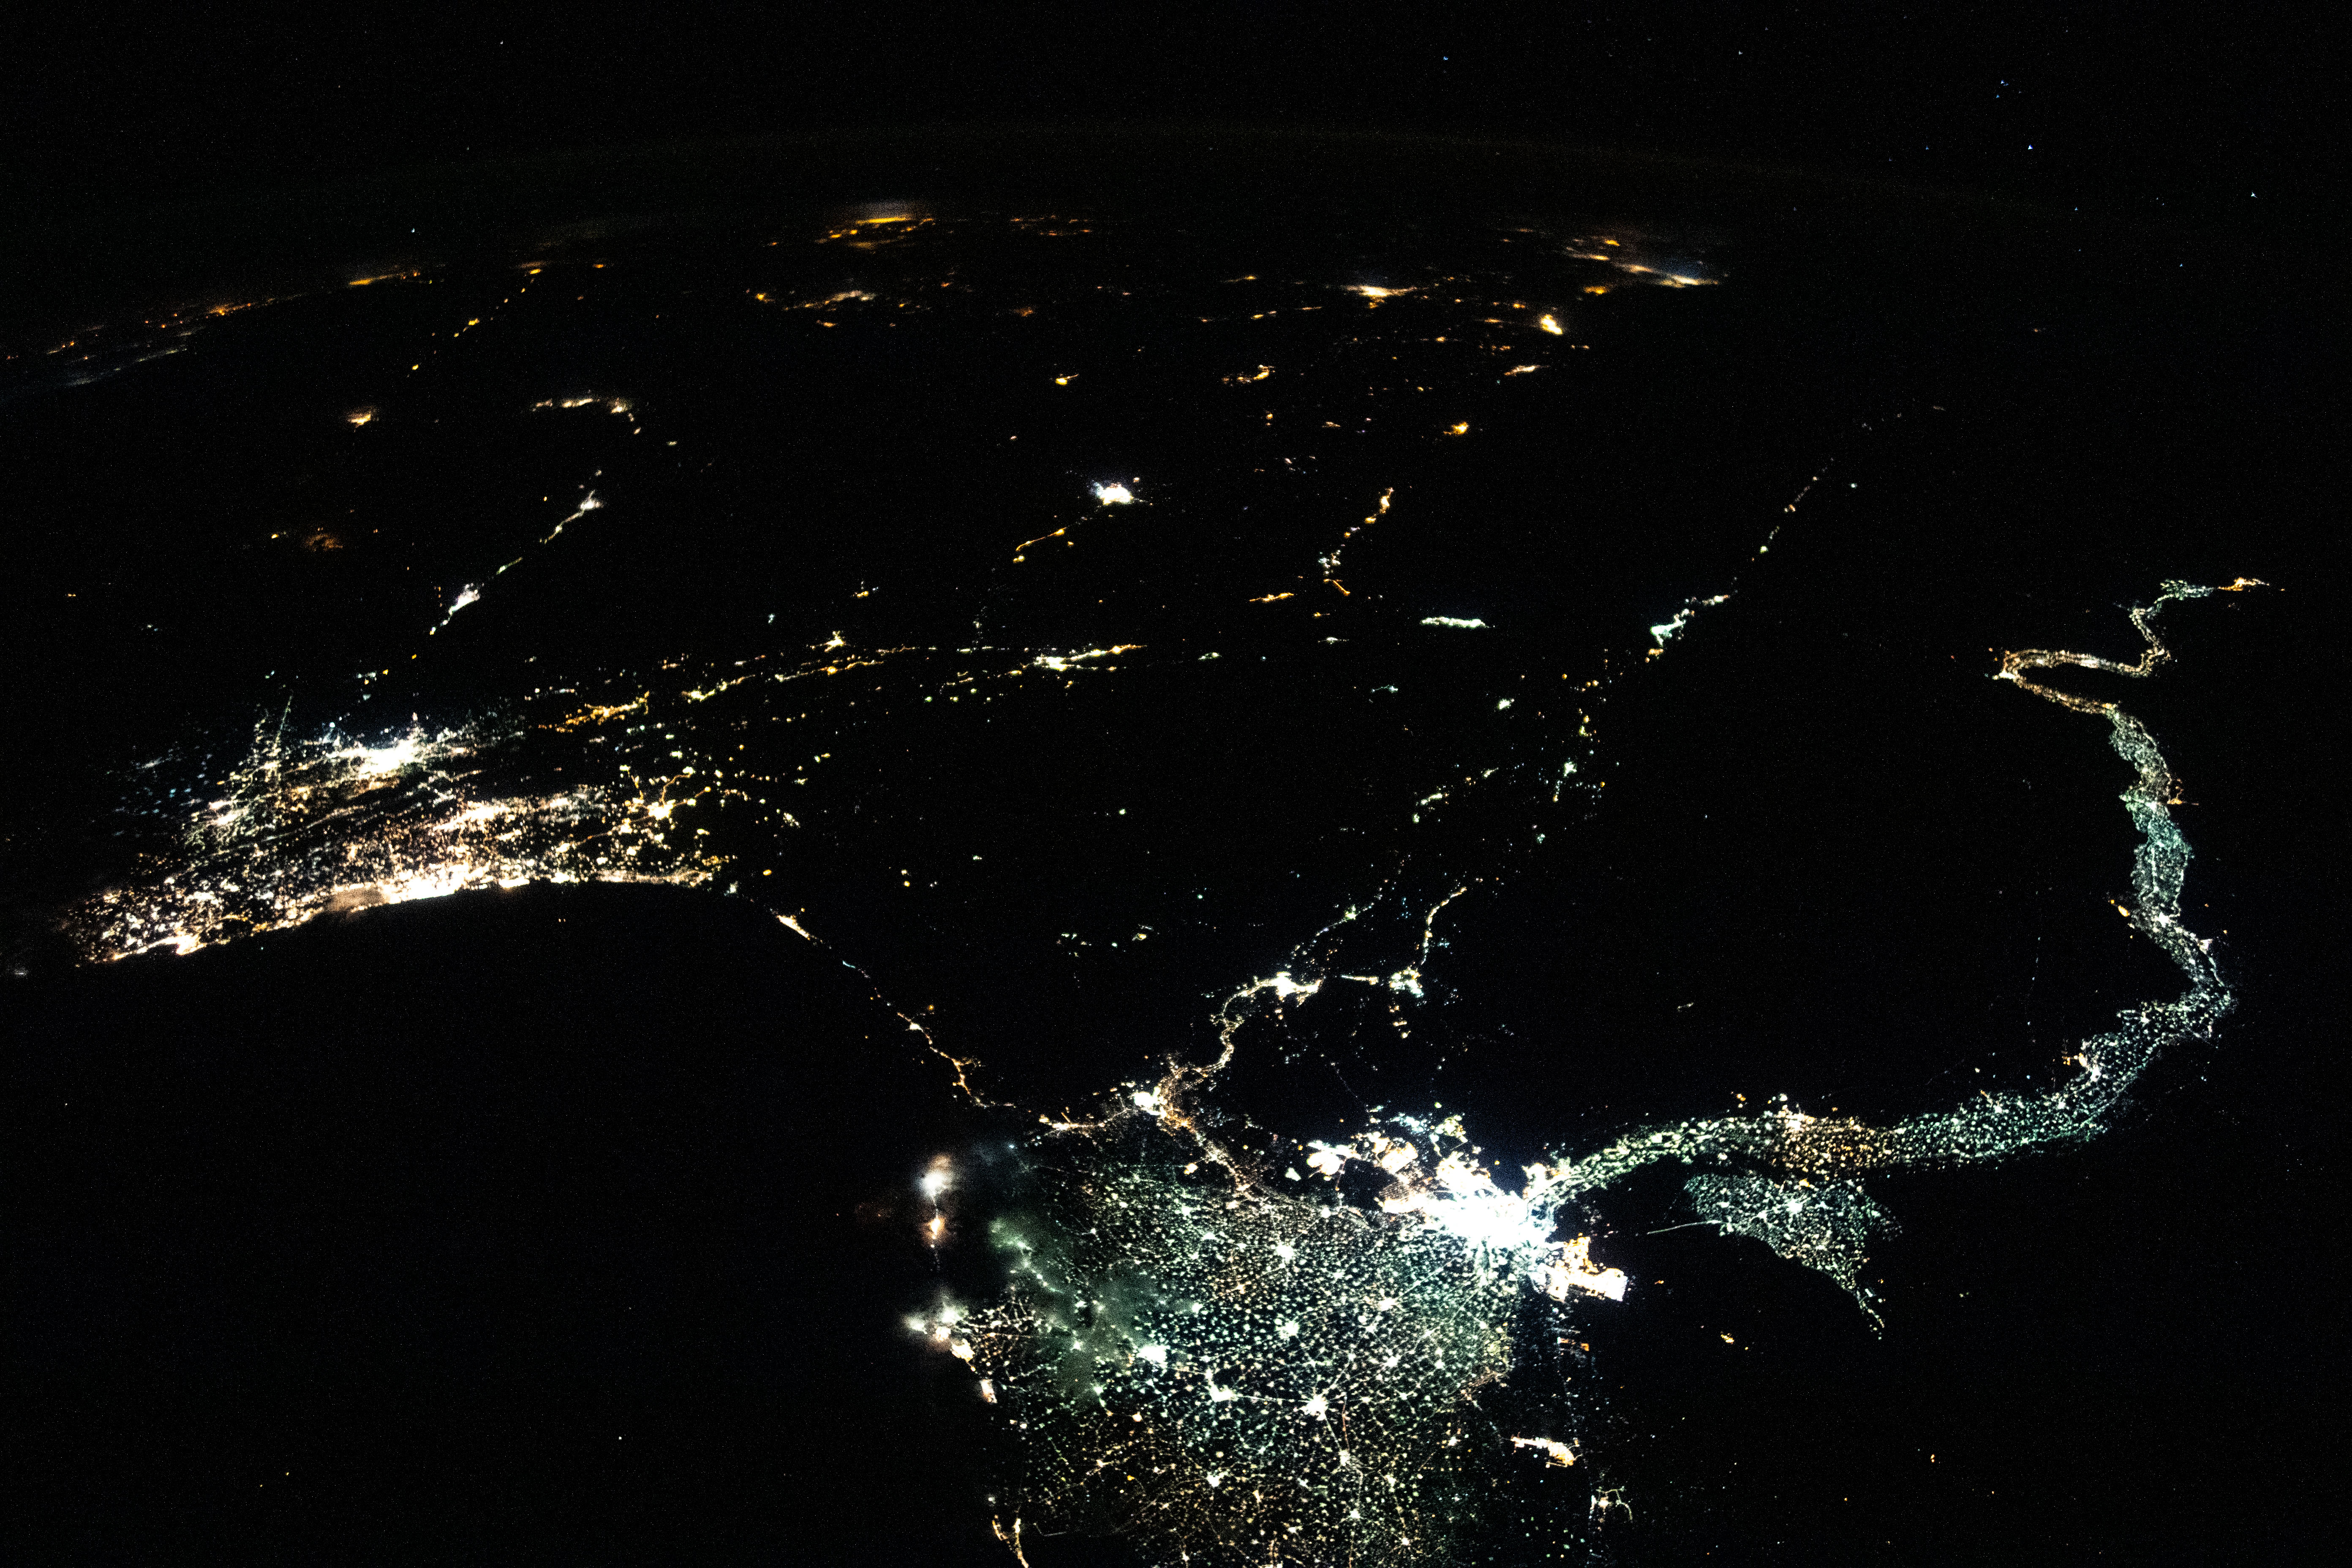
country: EGYPT
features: DARK EARTHOBS, NILE DELTA, GAZA STRIP
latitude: 28.5
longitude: 34.5
